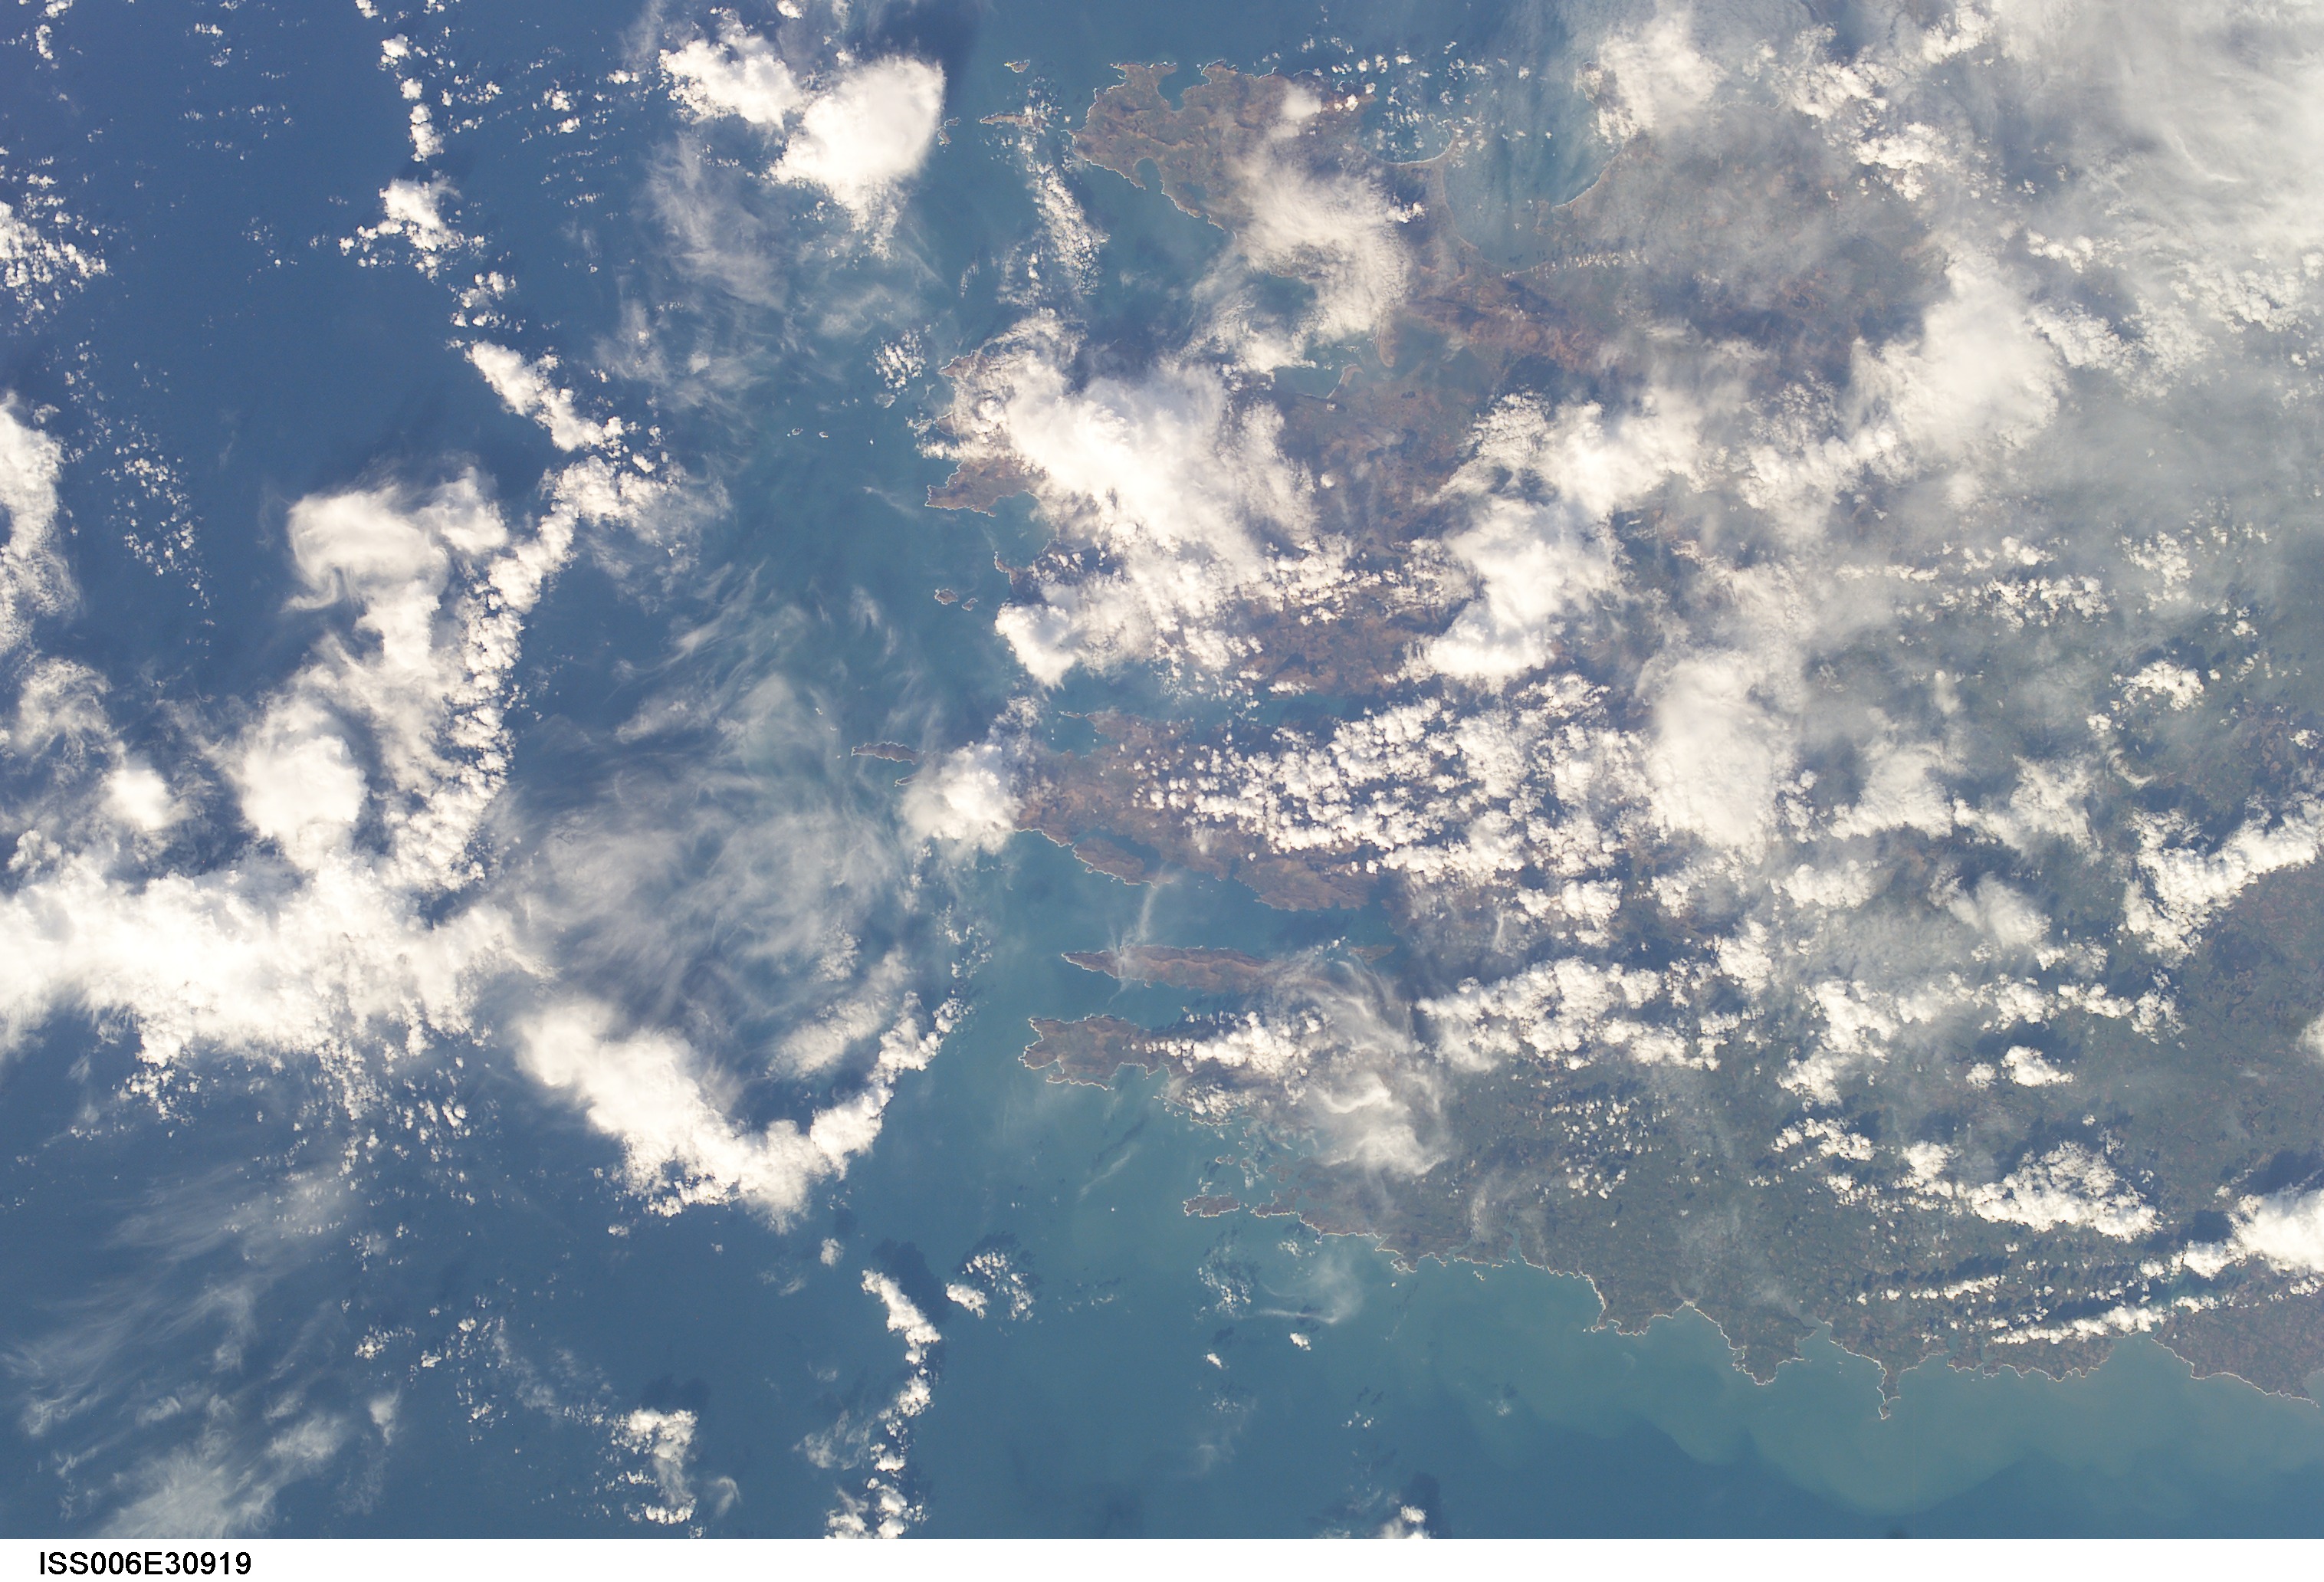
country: IRELAND
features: WESTERN IRELAND
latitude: 51.5
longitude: -10.0
